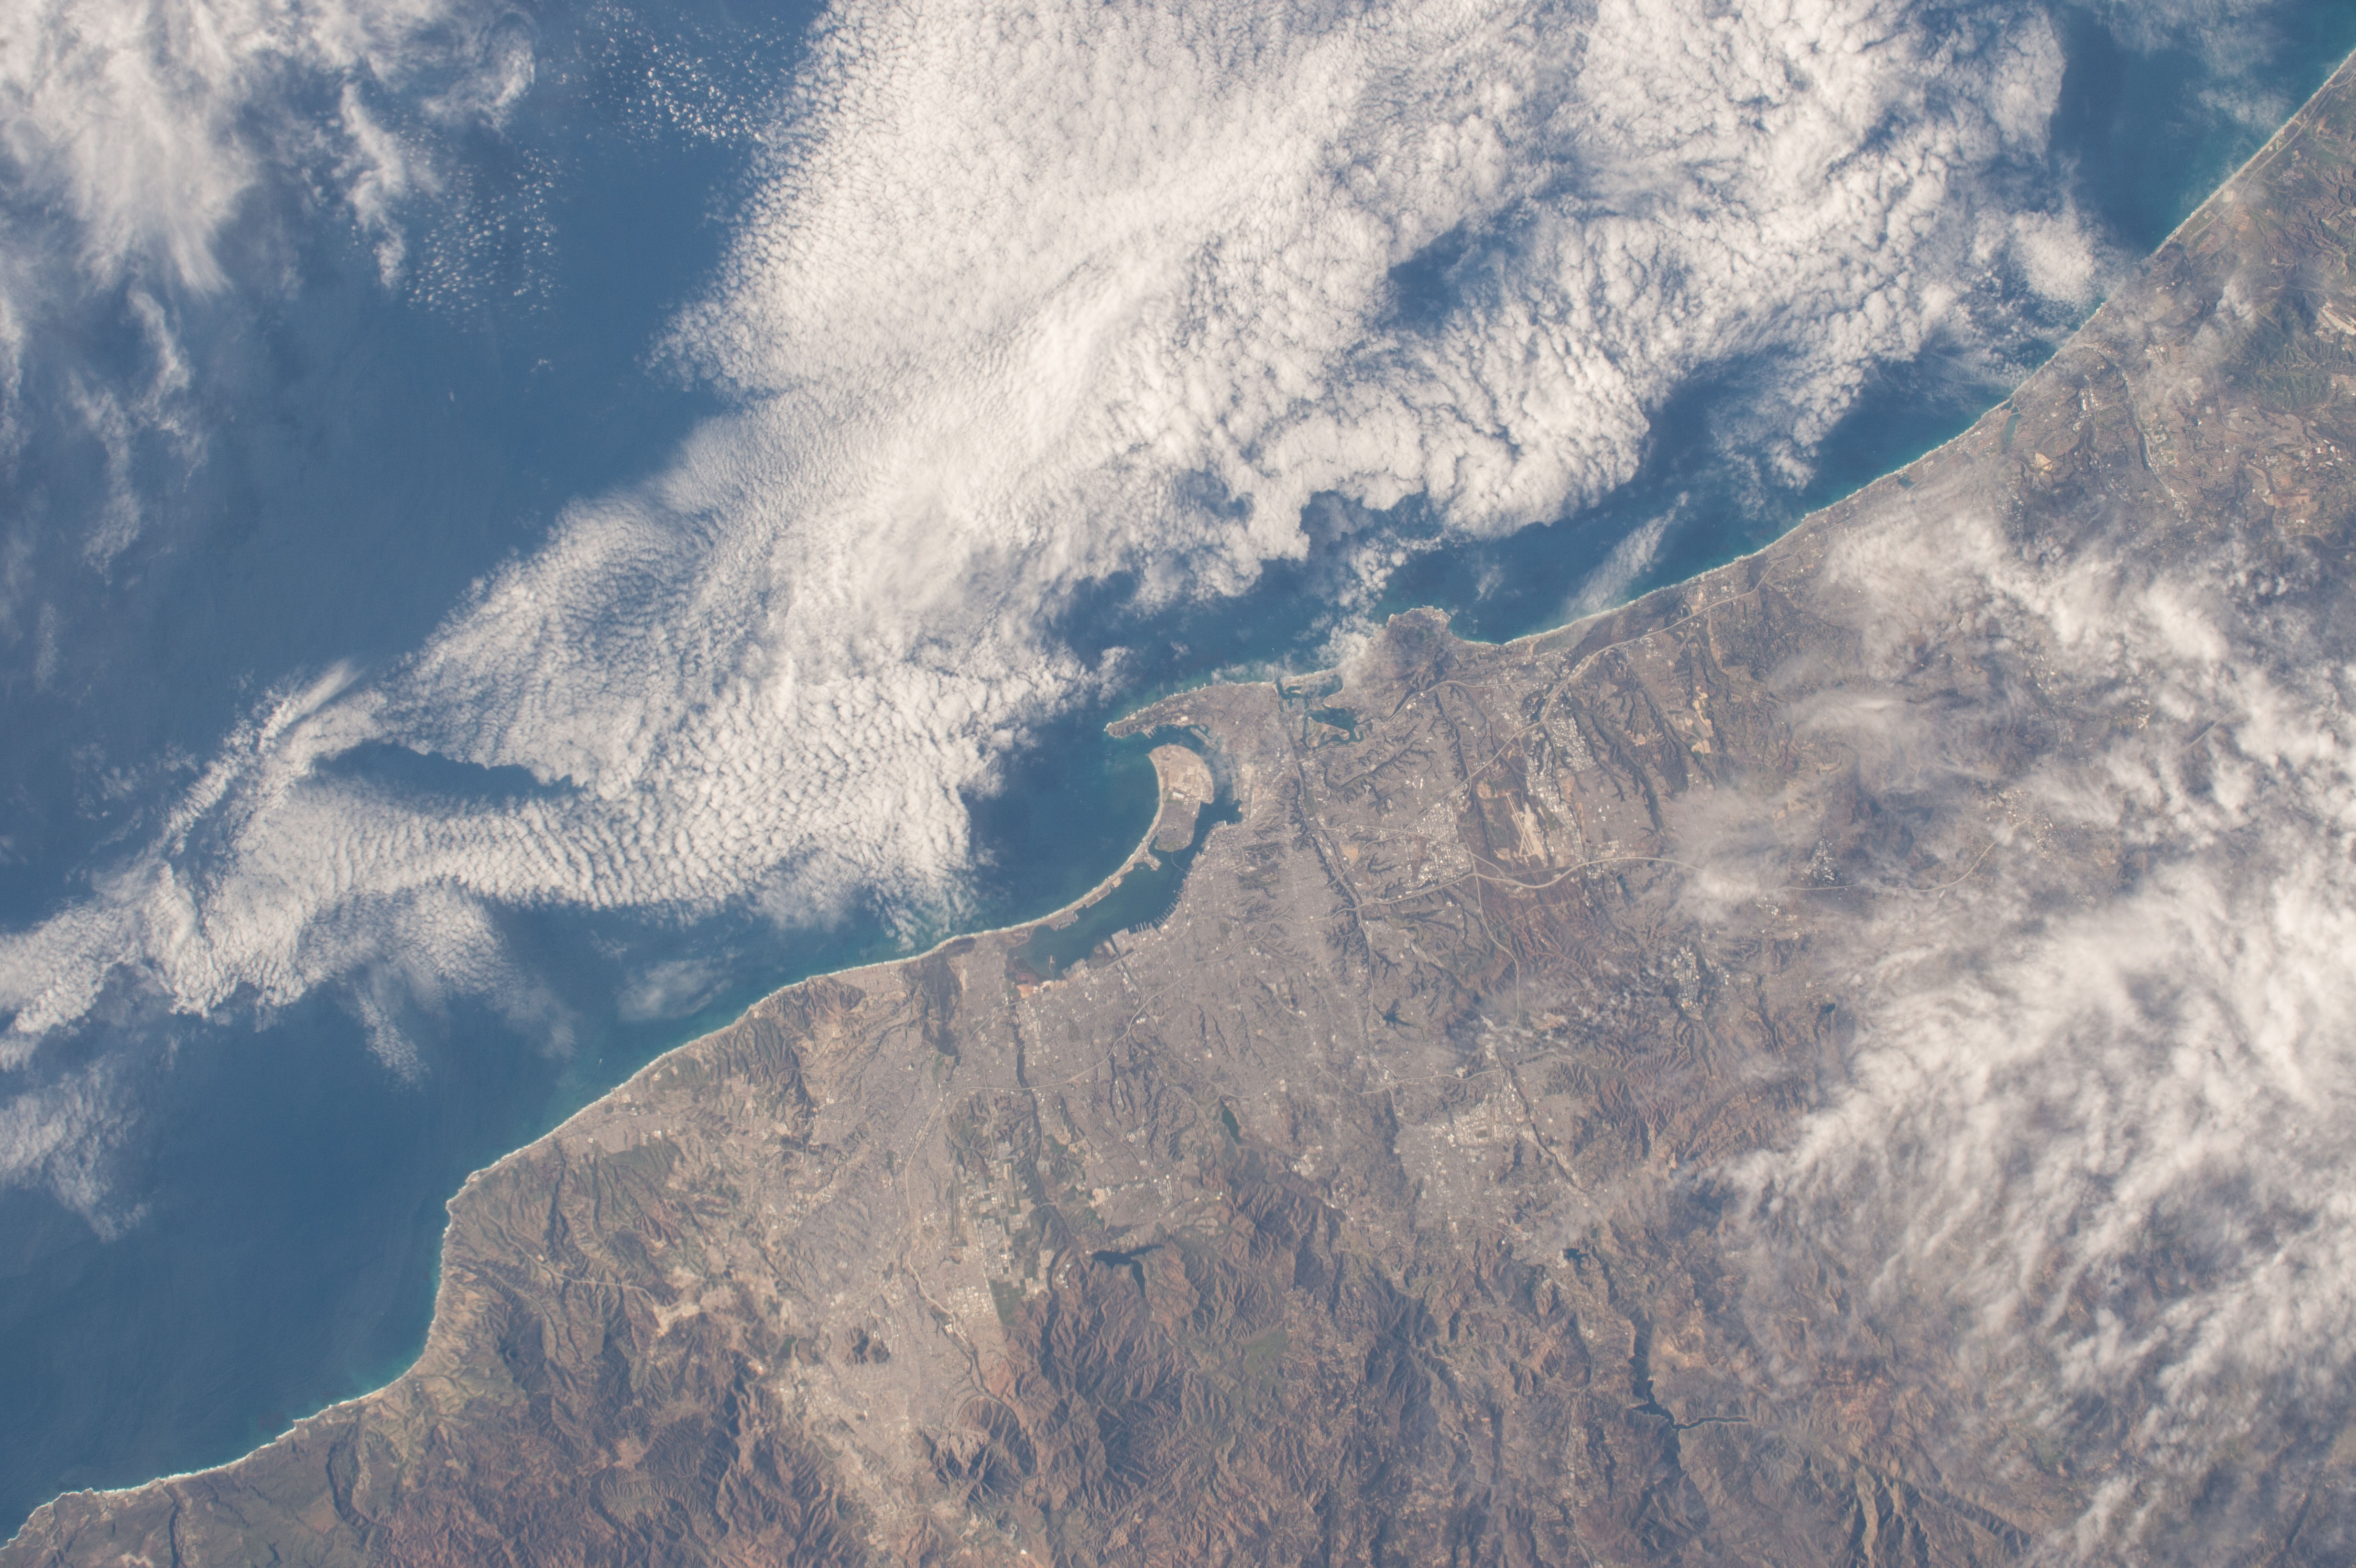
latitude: 32.8
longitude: -117.2
